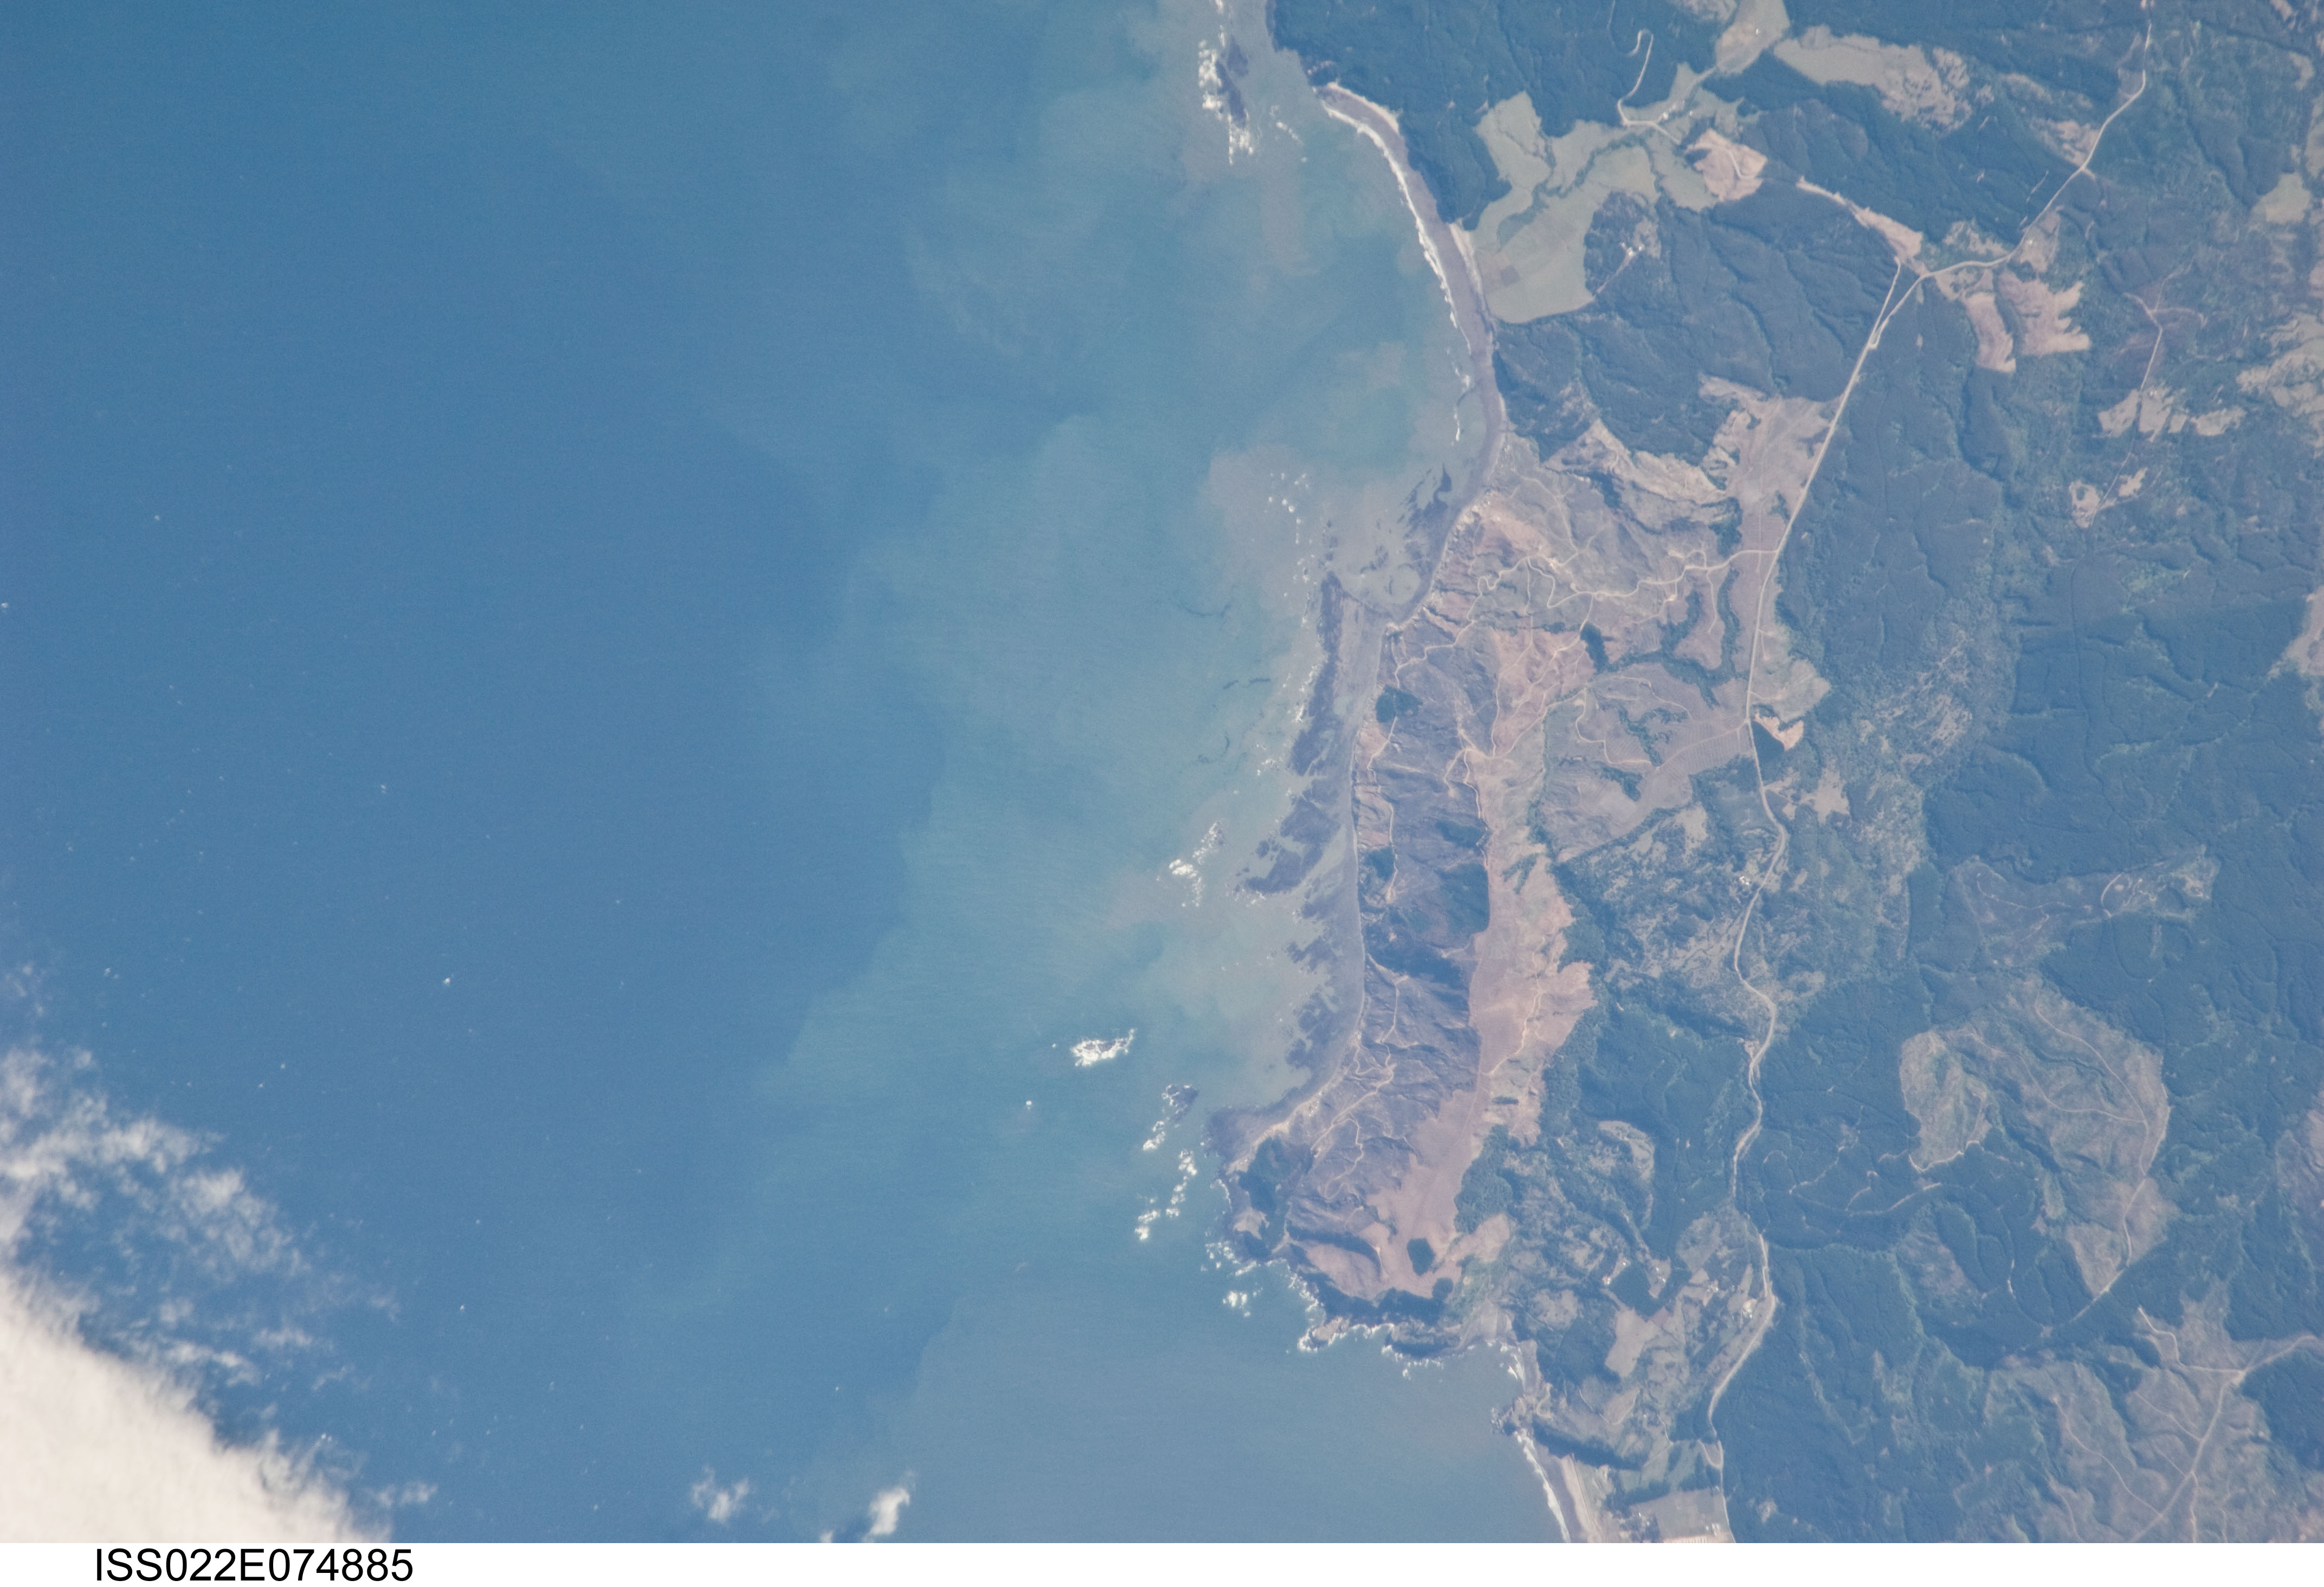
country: CHILE
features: LEBU AREA, CARNERO B., COAST, FOR.
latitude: -37.5
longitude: -73.6
